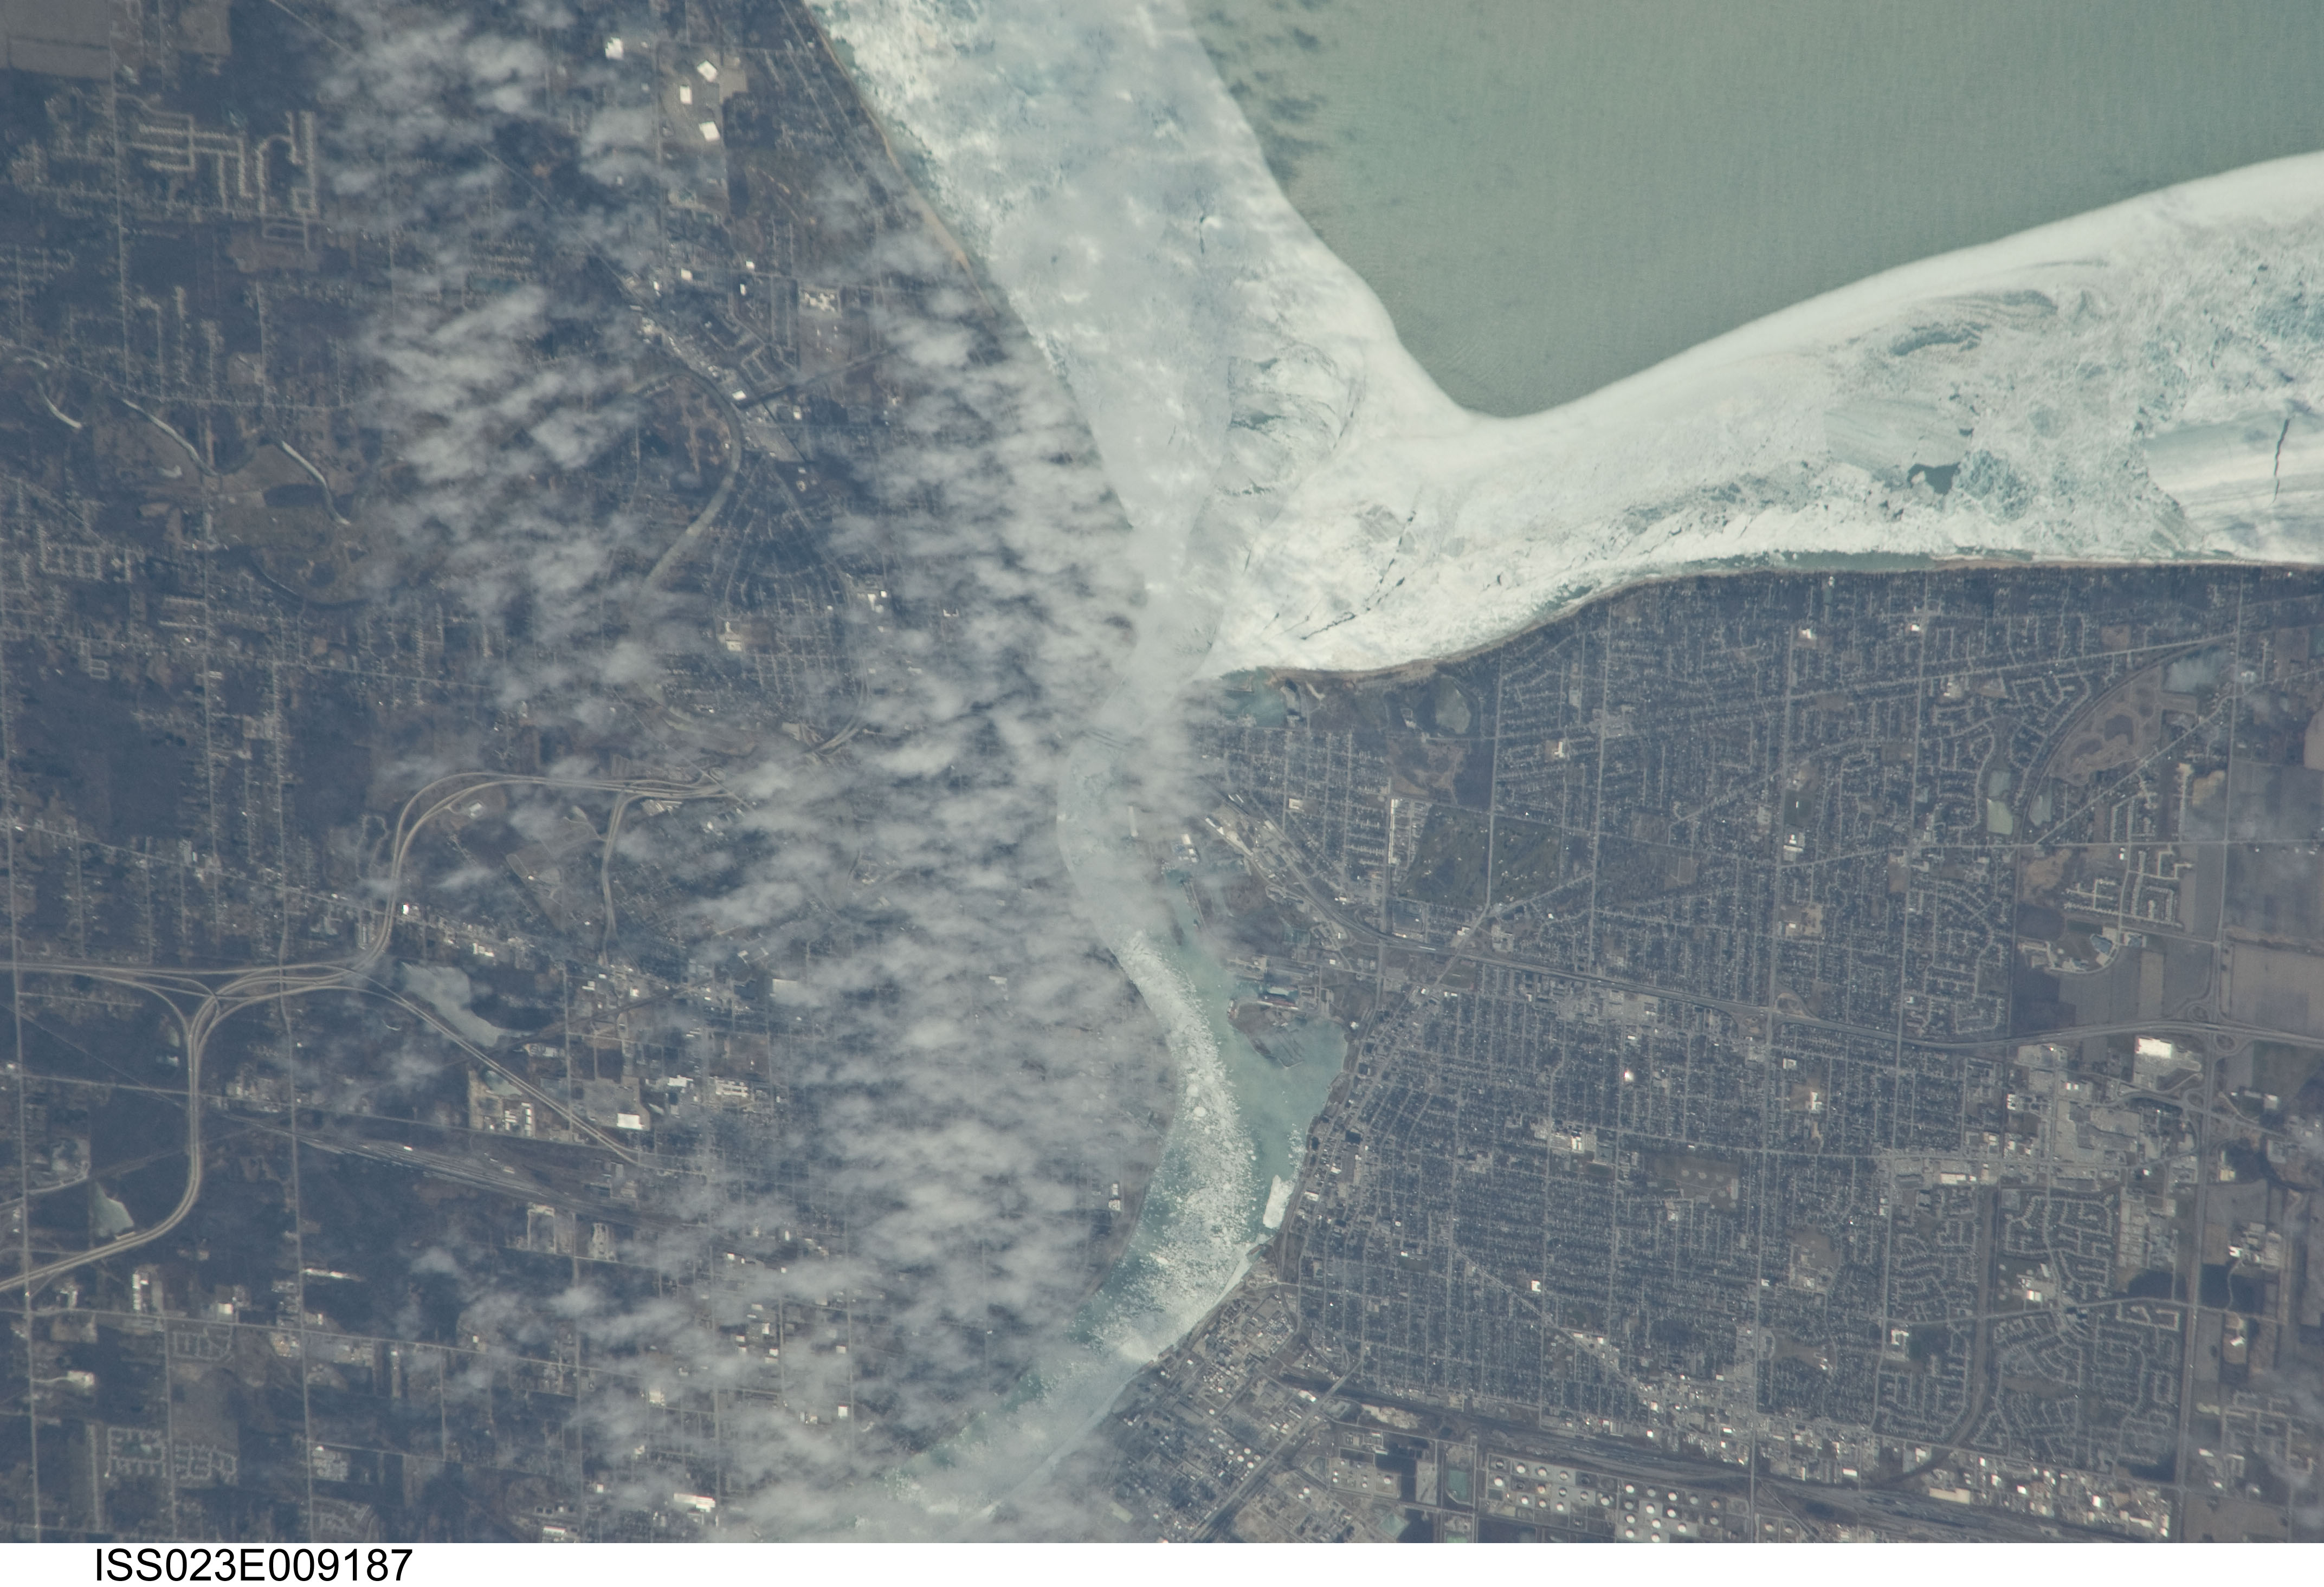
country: CANADA-O
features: SAINT CLAIR RIVER, PORT HURON, LAKE HURON
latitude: 43.0
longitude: -82.4
